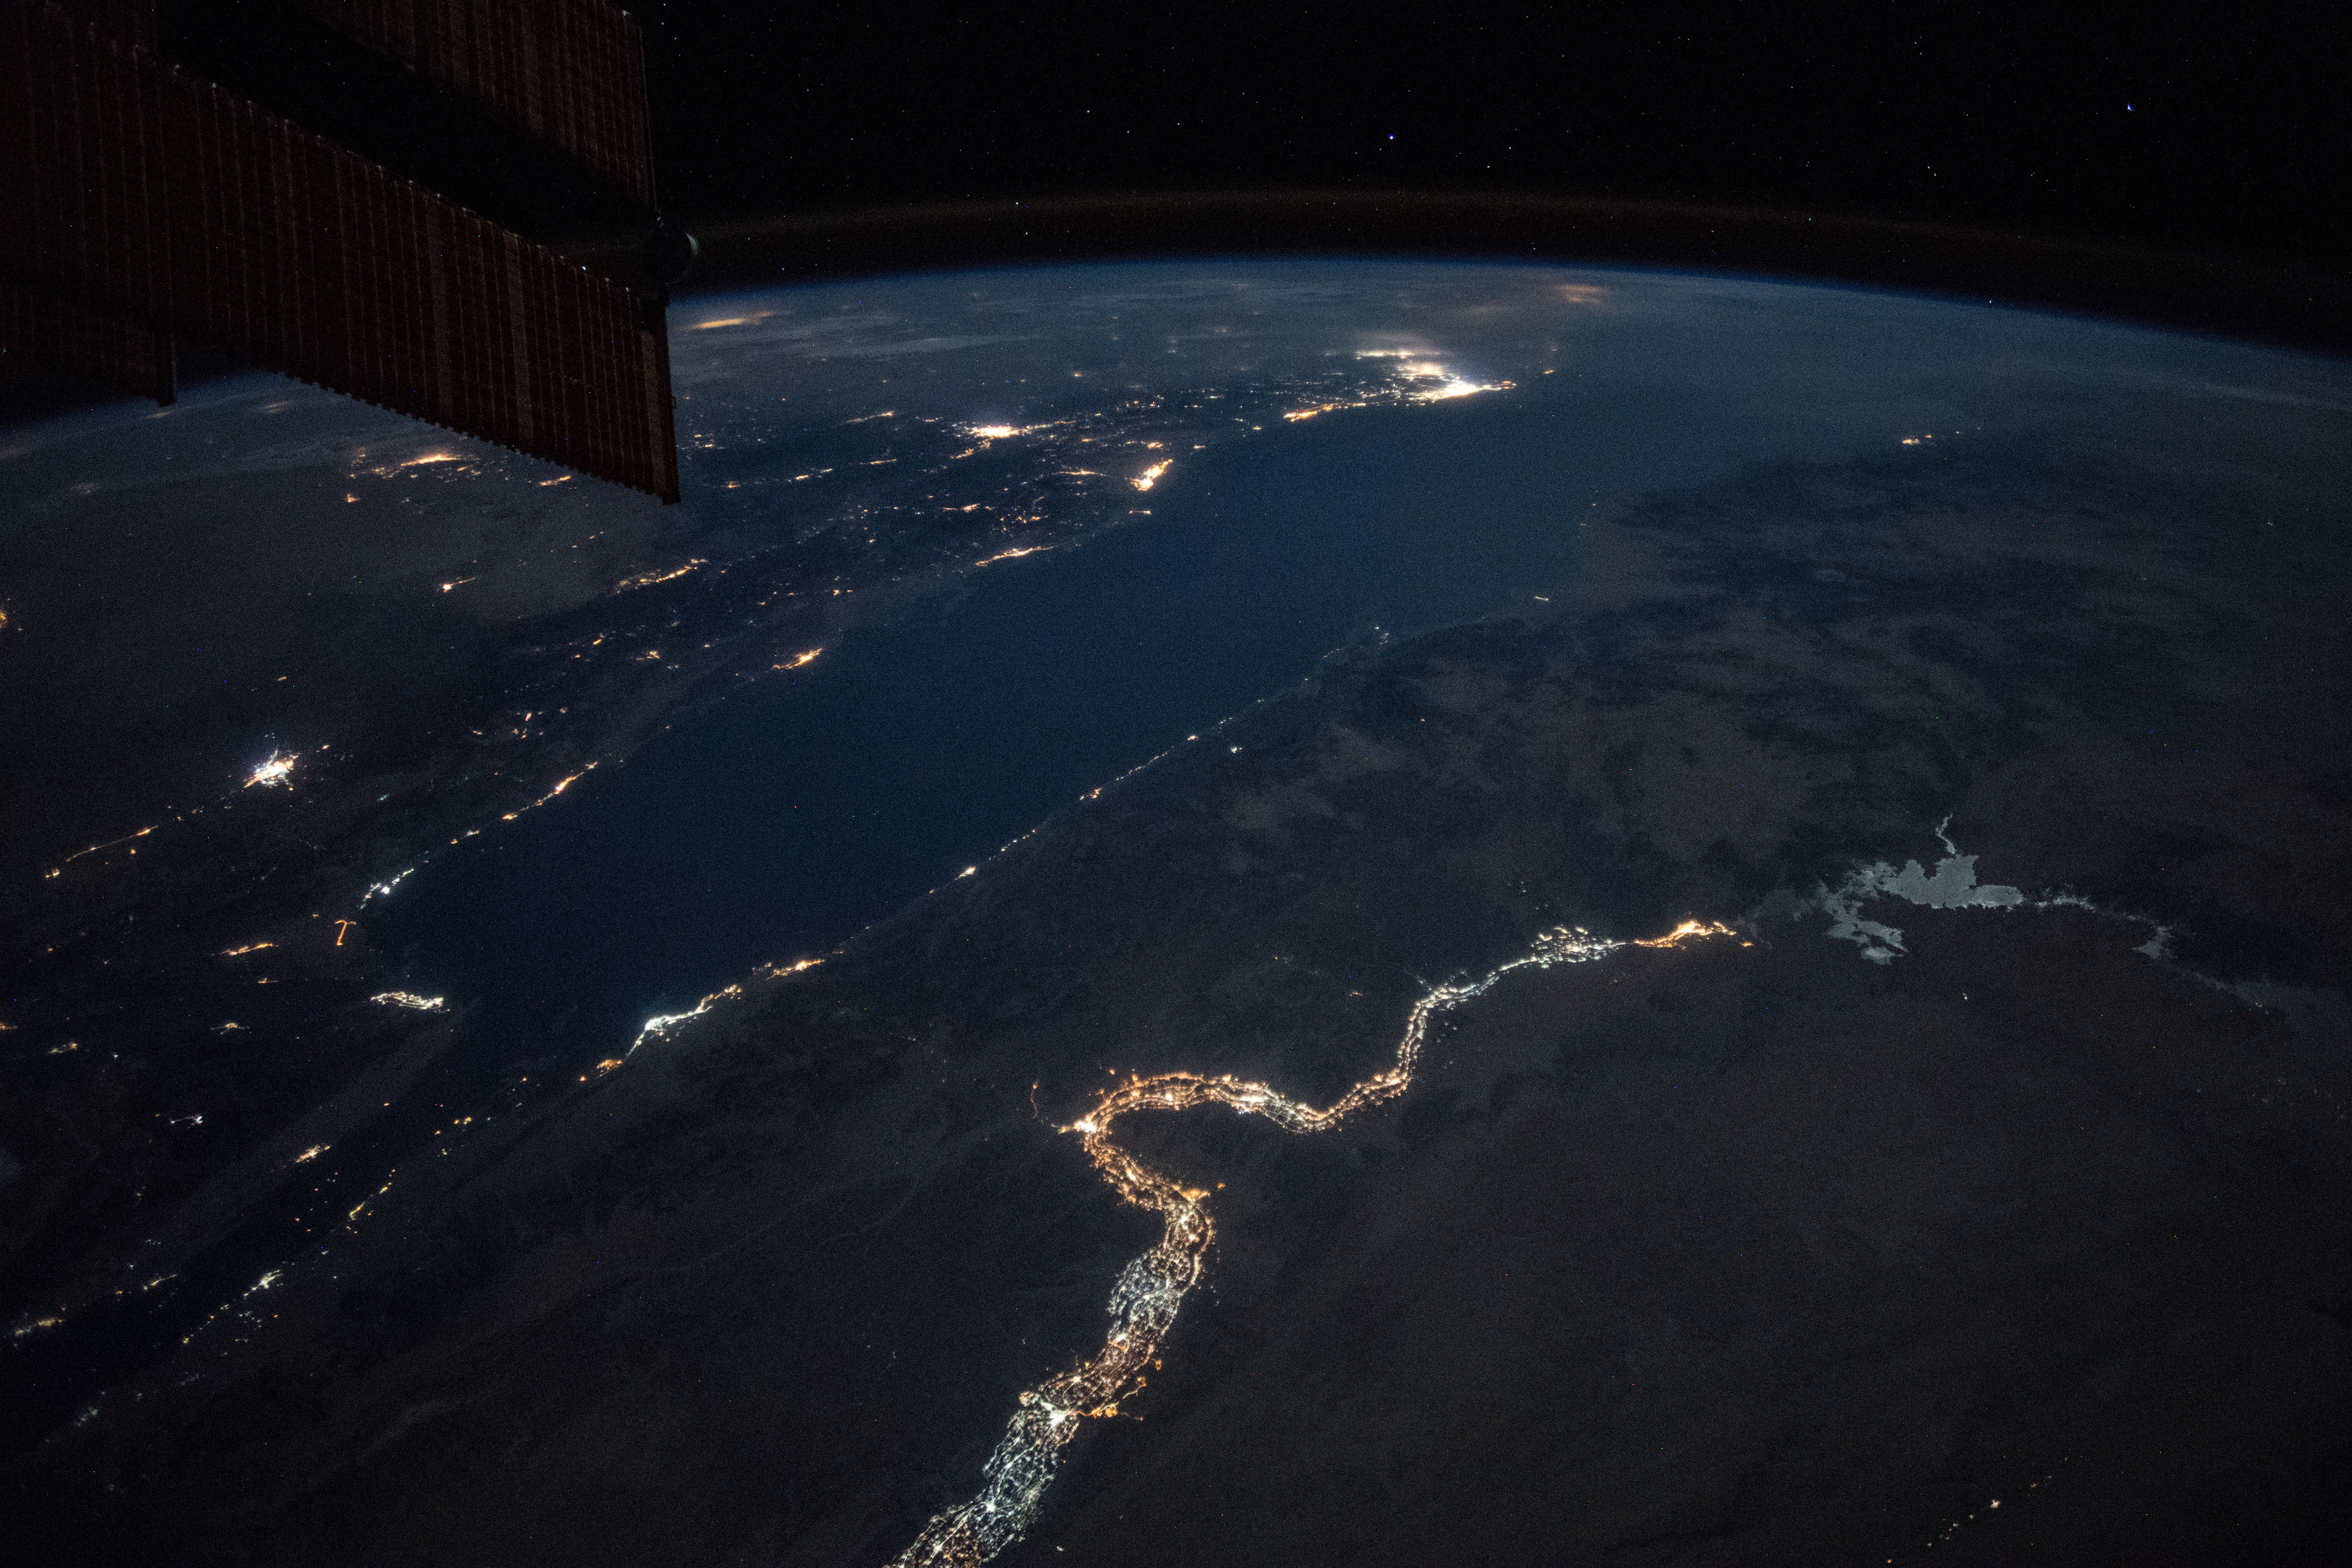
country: EGYPT
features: NILE RIVER, NUBIAN DESERT, NASSER LAKE, EASTER DESERT, RED SEA, GULF OF SUEZ, GULF OF AQABA, NIGHT, EARTH LIMB
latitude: 25.1
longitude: 34.8
